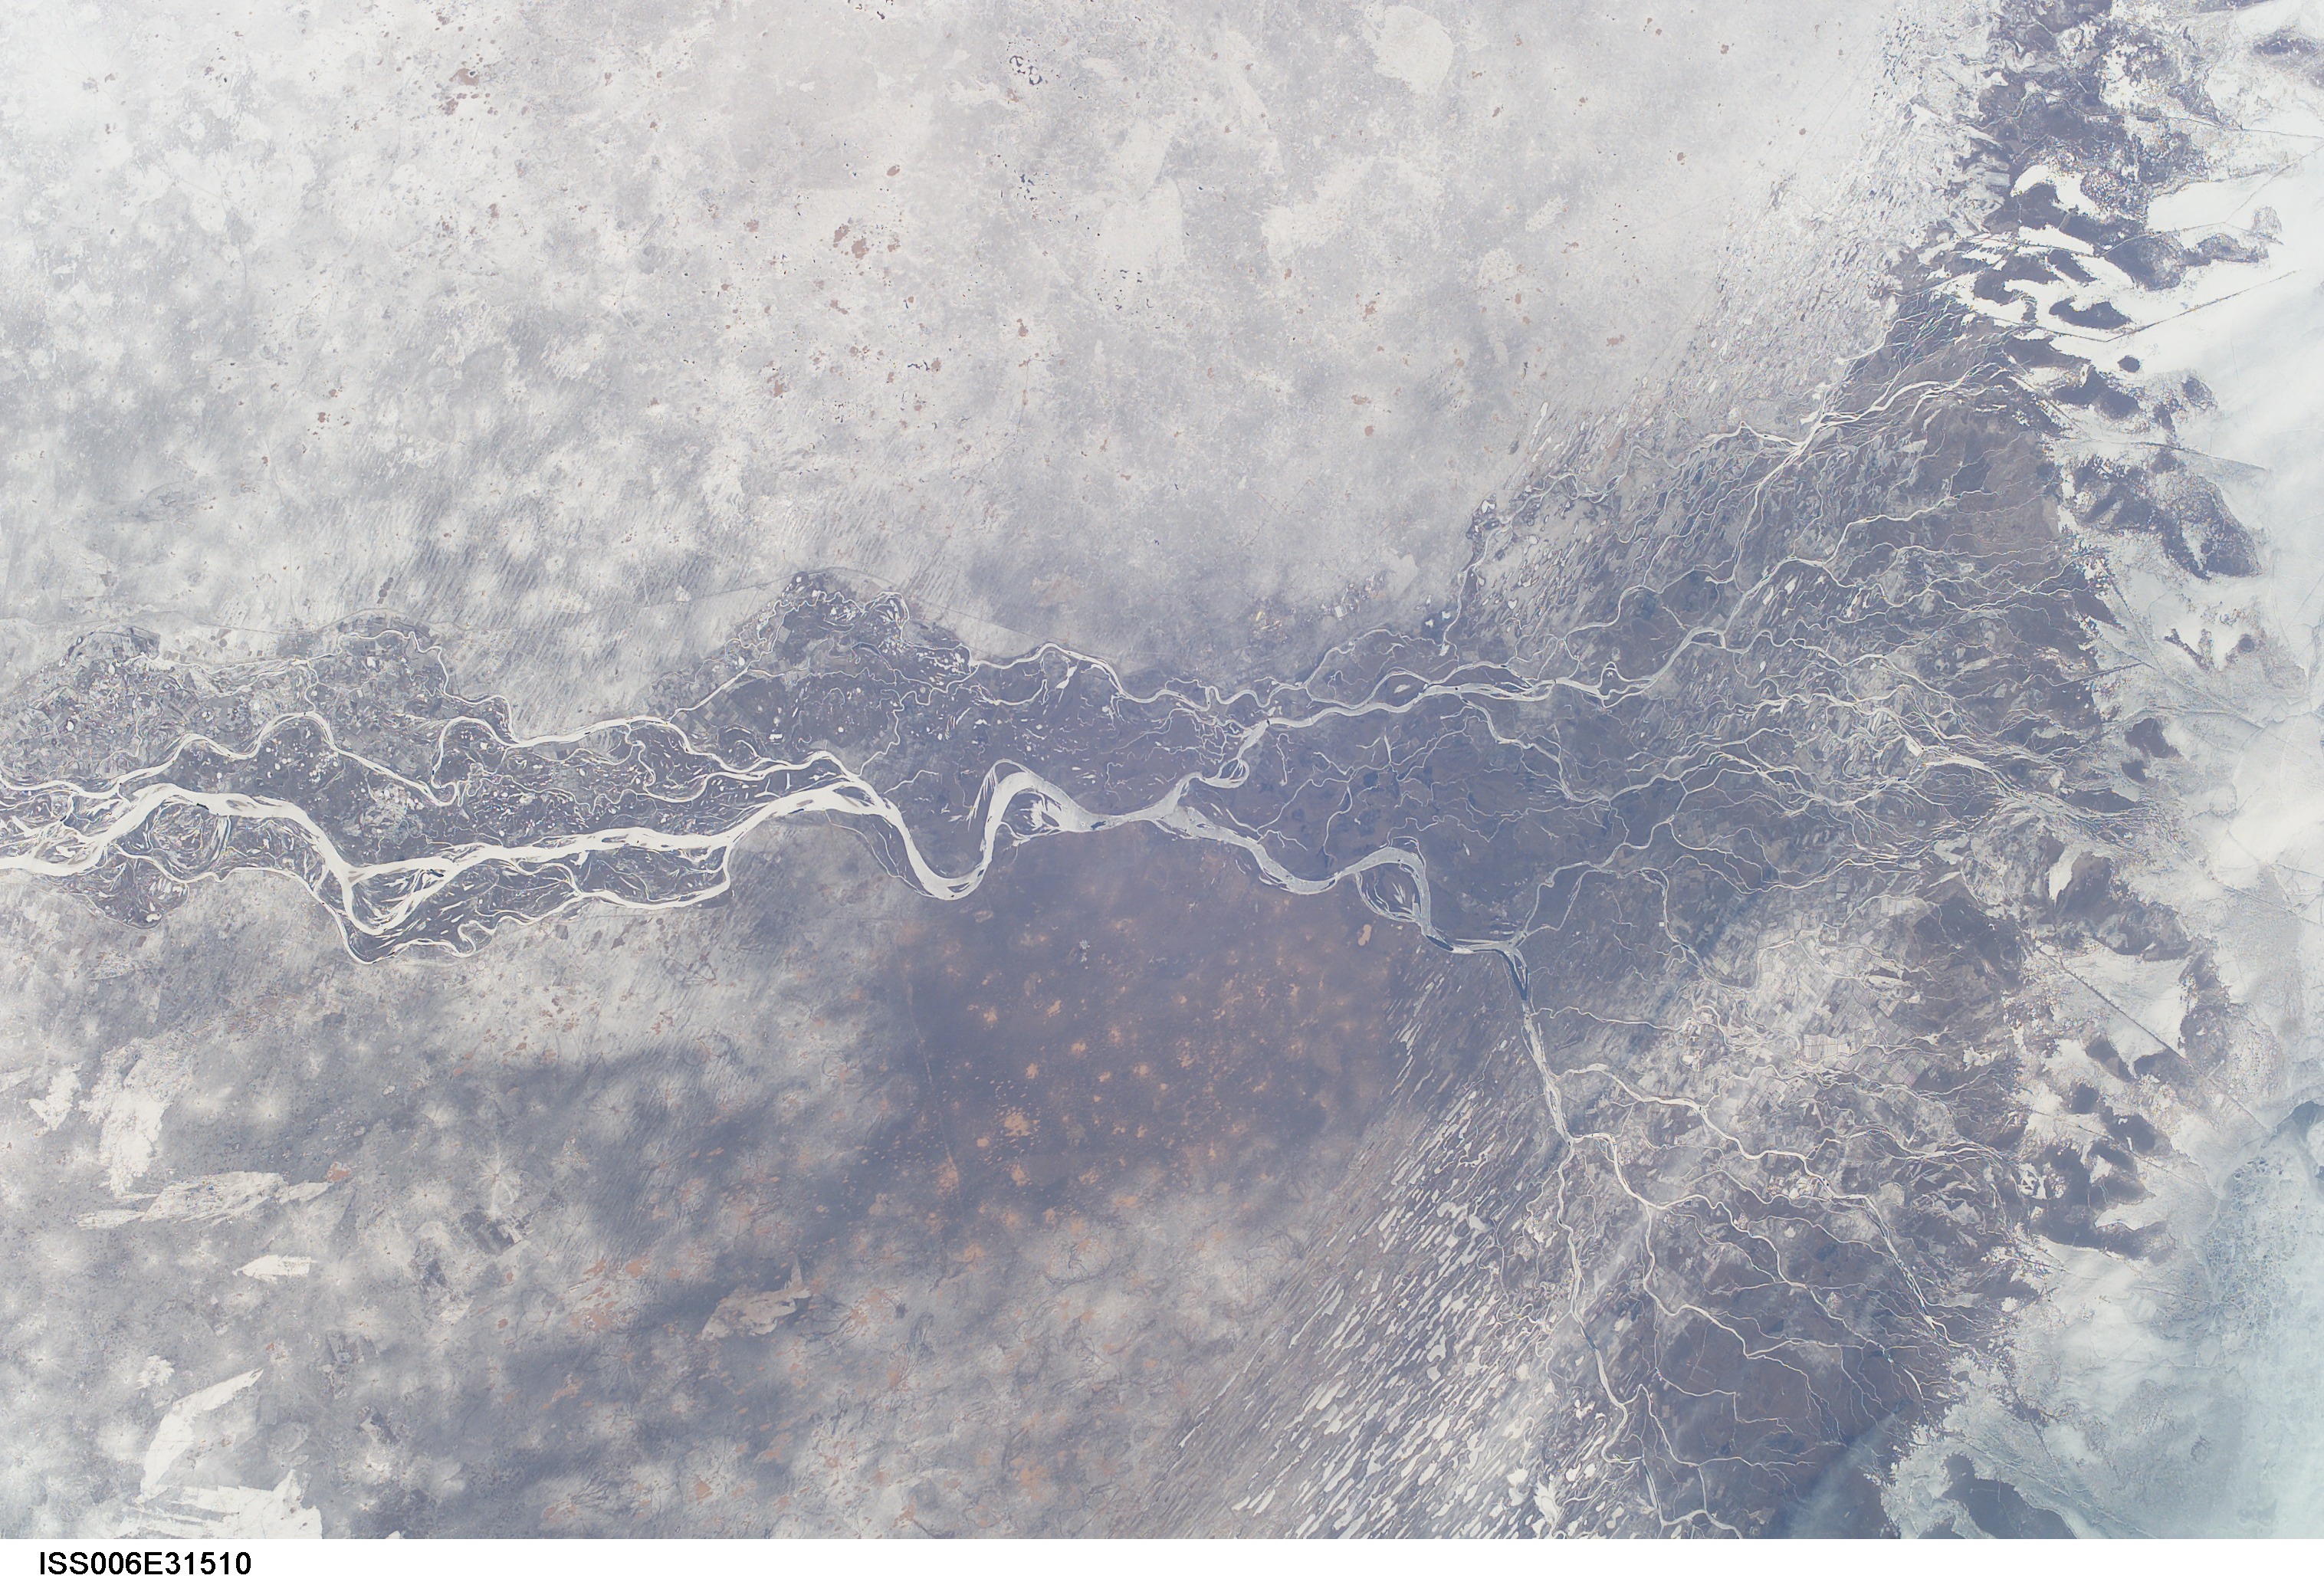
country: RUSSIAN FEDERATION
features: BUZAN RIVER, PACK ICE
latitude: 46.5
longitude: 47.5
